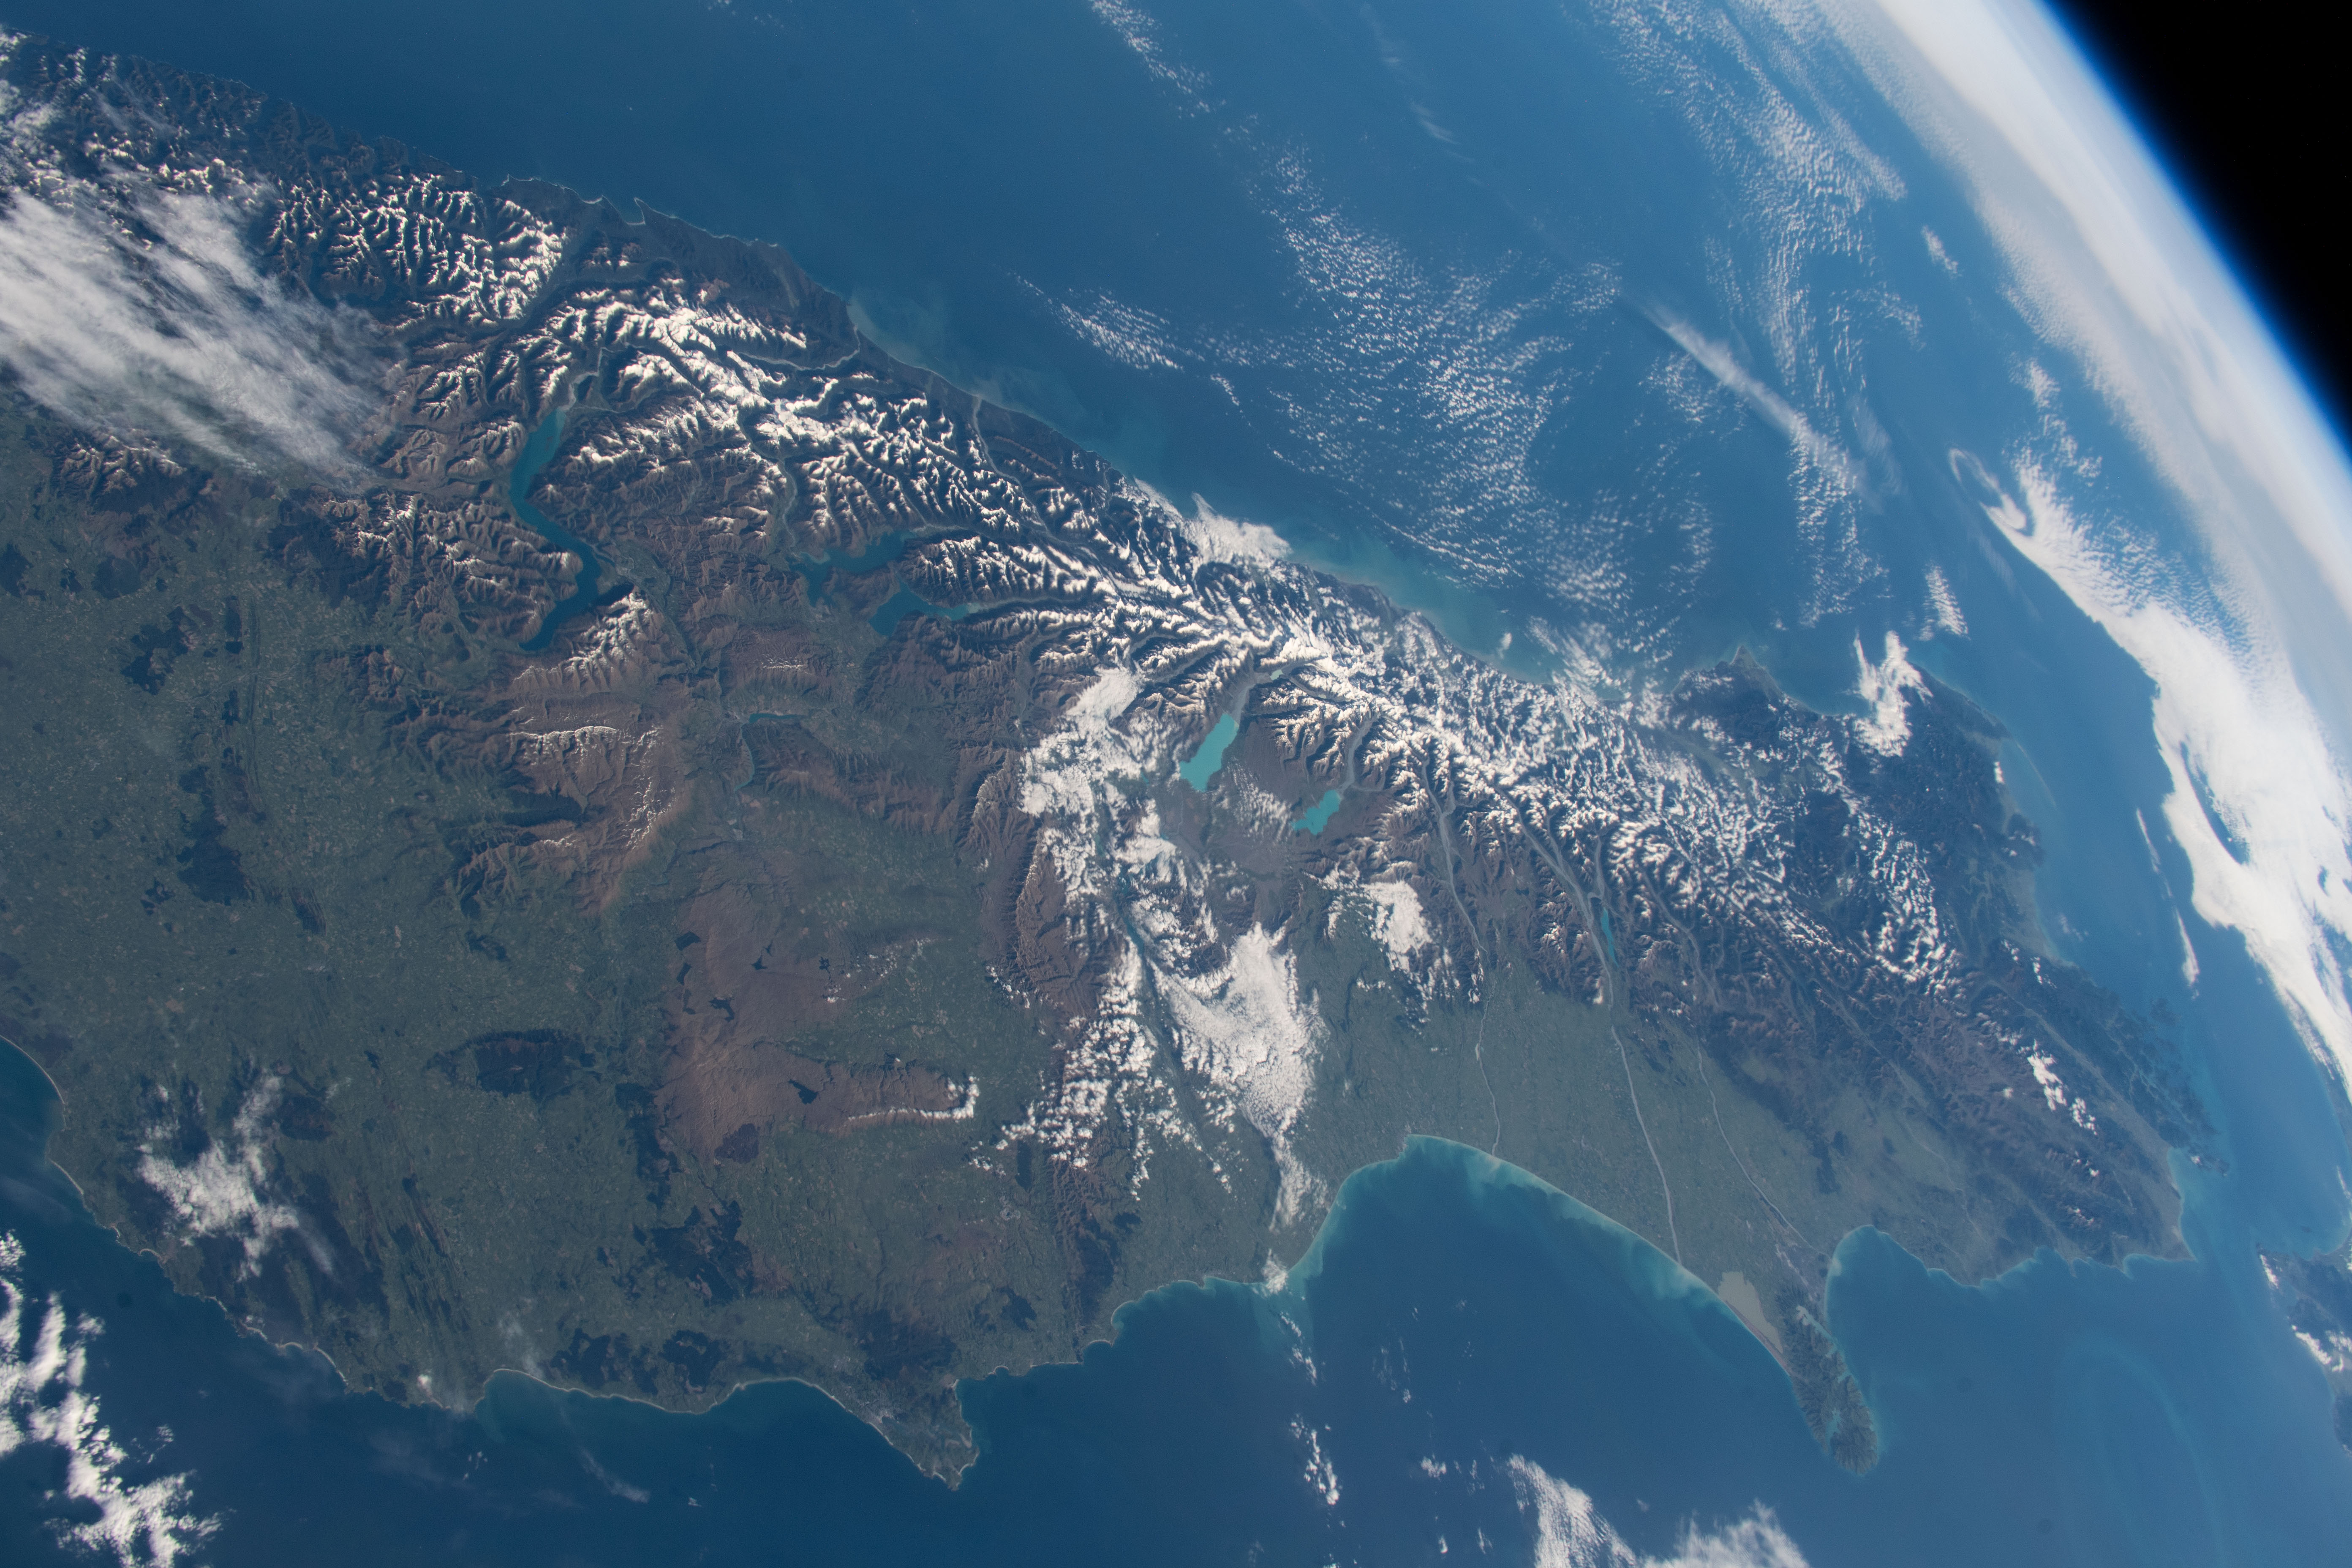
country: NEW ZEALAND-SI
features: NEW ZELAND, SOUTH ISLAND, SOUTHERN ALPS MOUNTAINS, LAKE PUKAKI, LAKE TEKAPO
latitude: -44.0
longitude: 170.5
